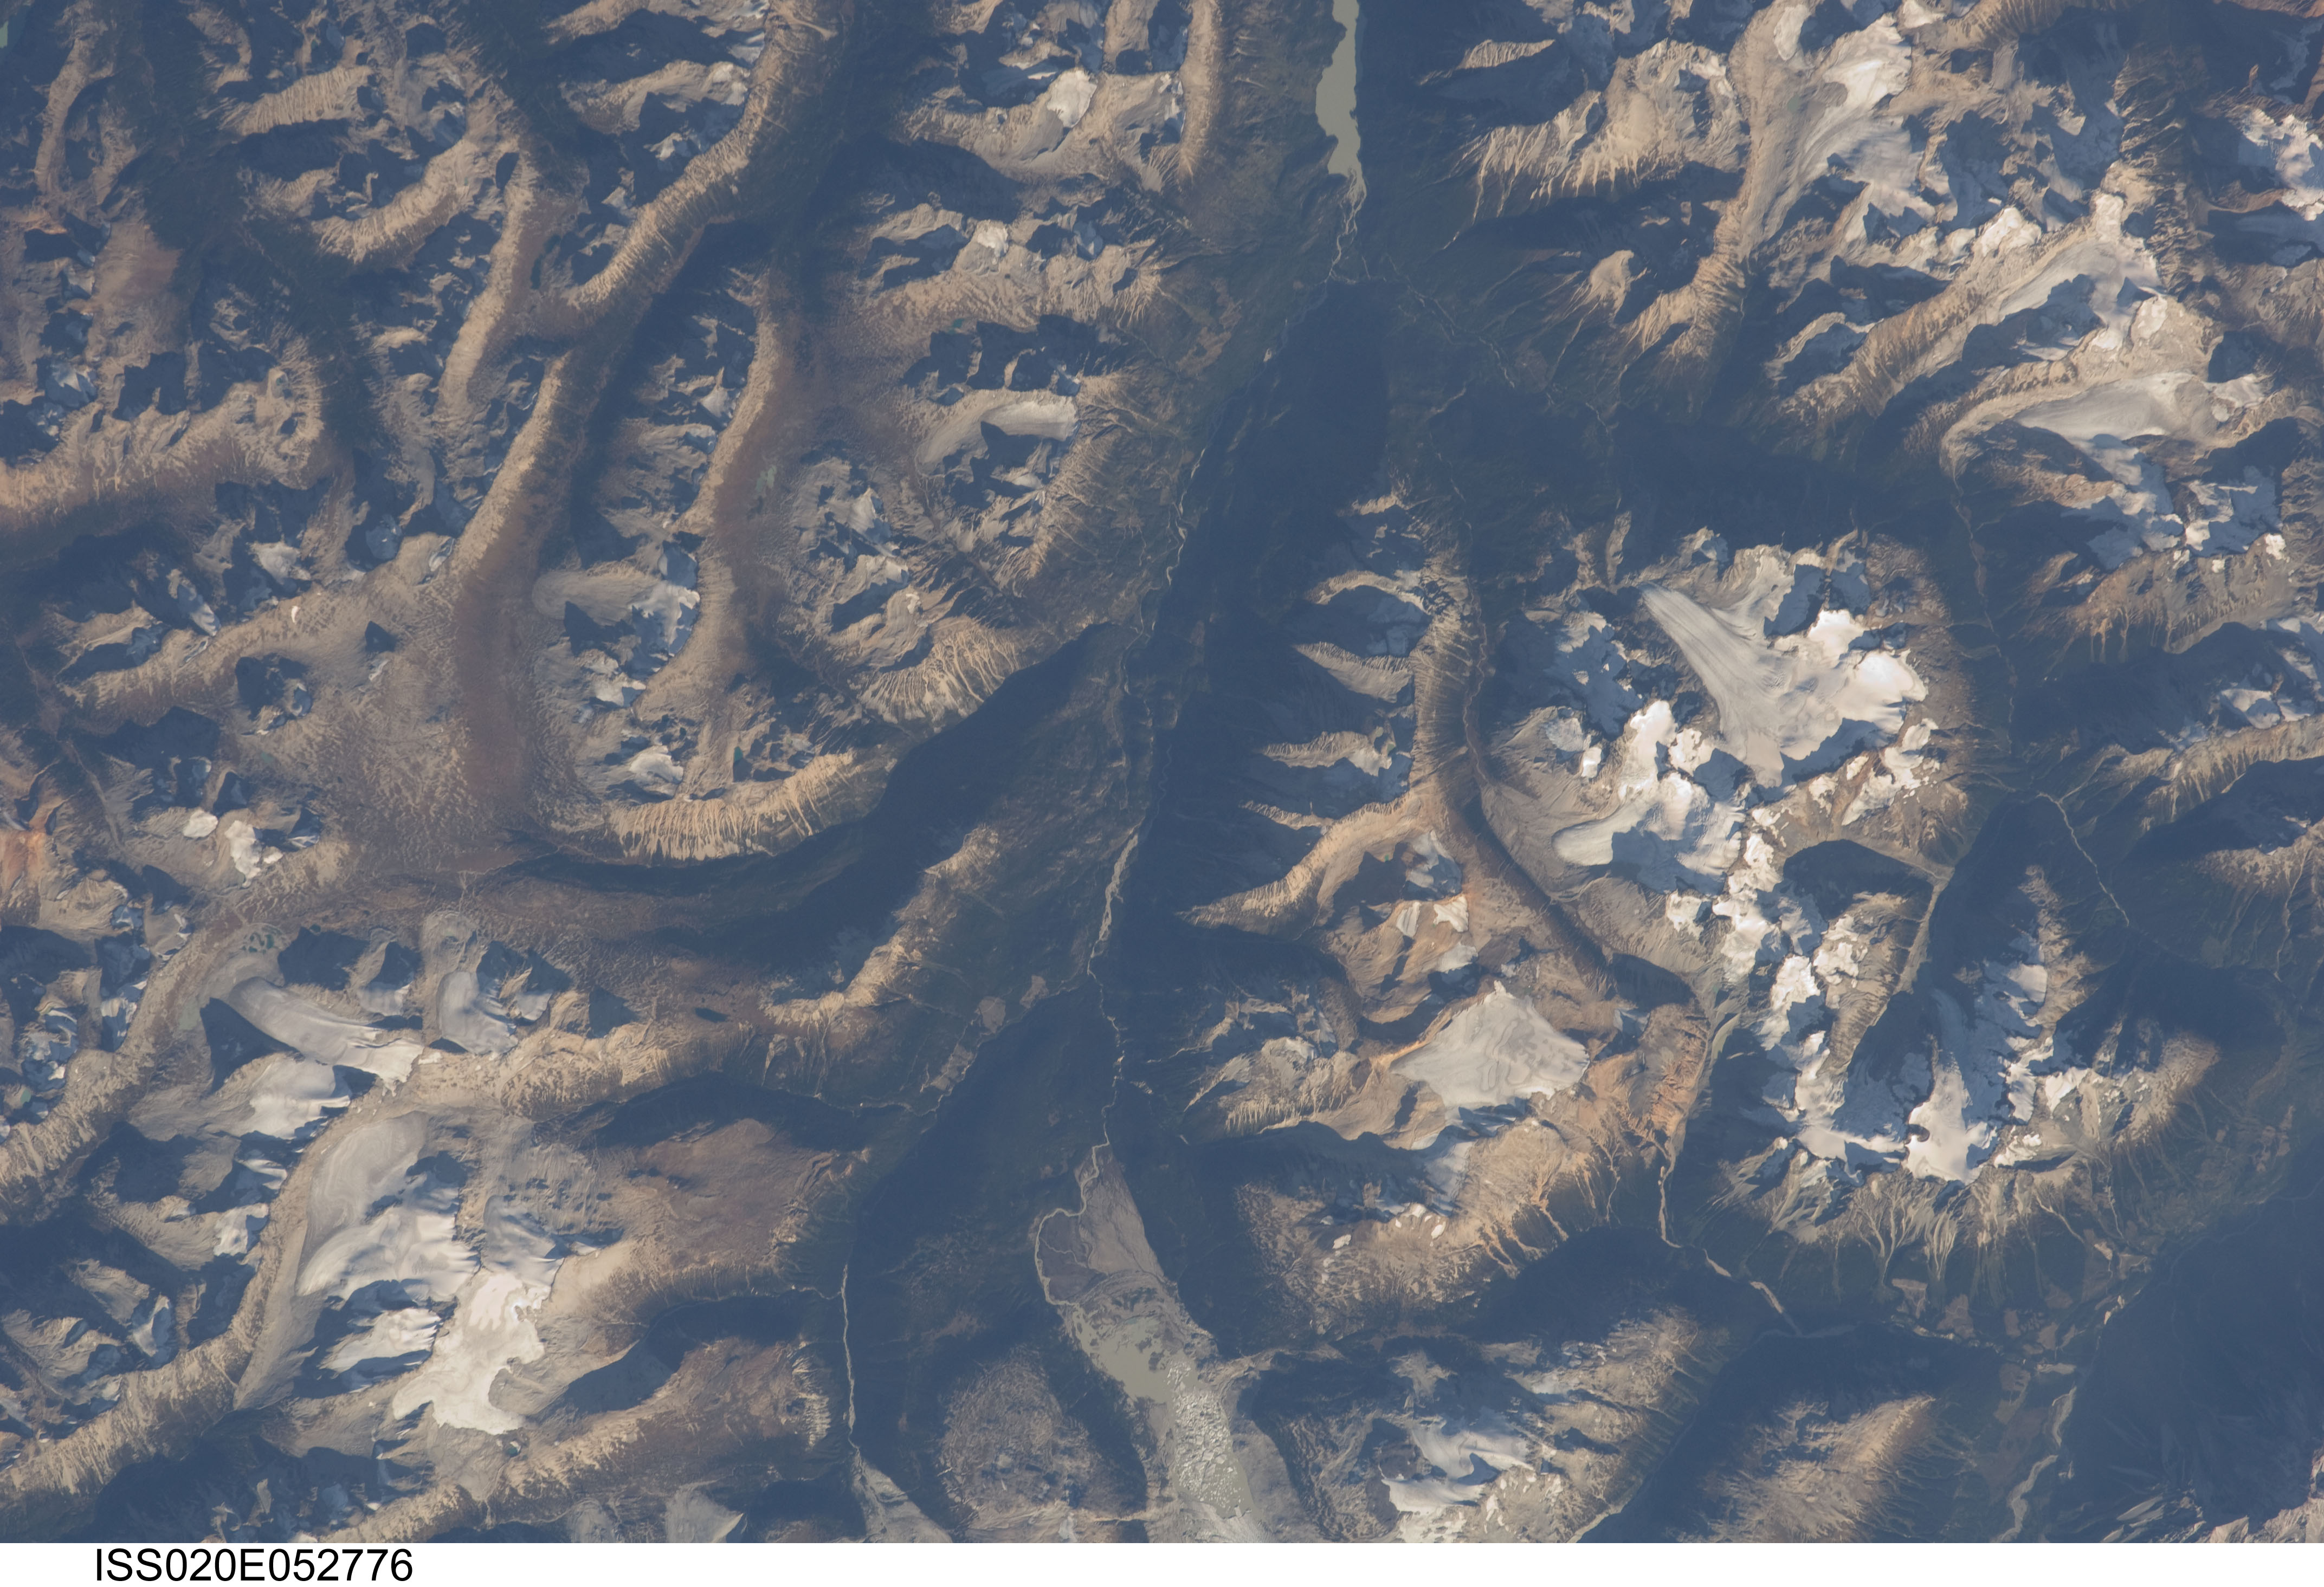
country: CANADA-BC
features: BRIDGE GL., TERMINUS, R., COAST MTS., GL.
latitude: 50.9
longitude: -123.3
